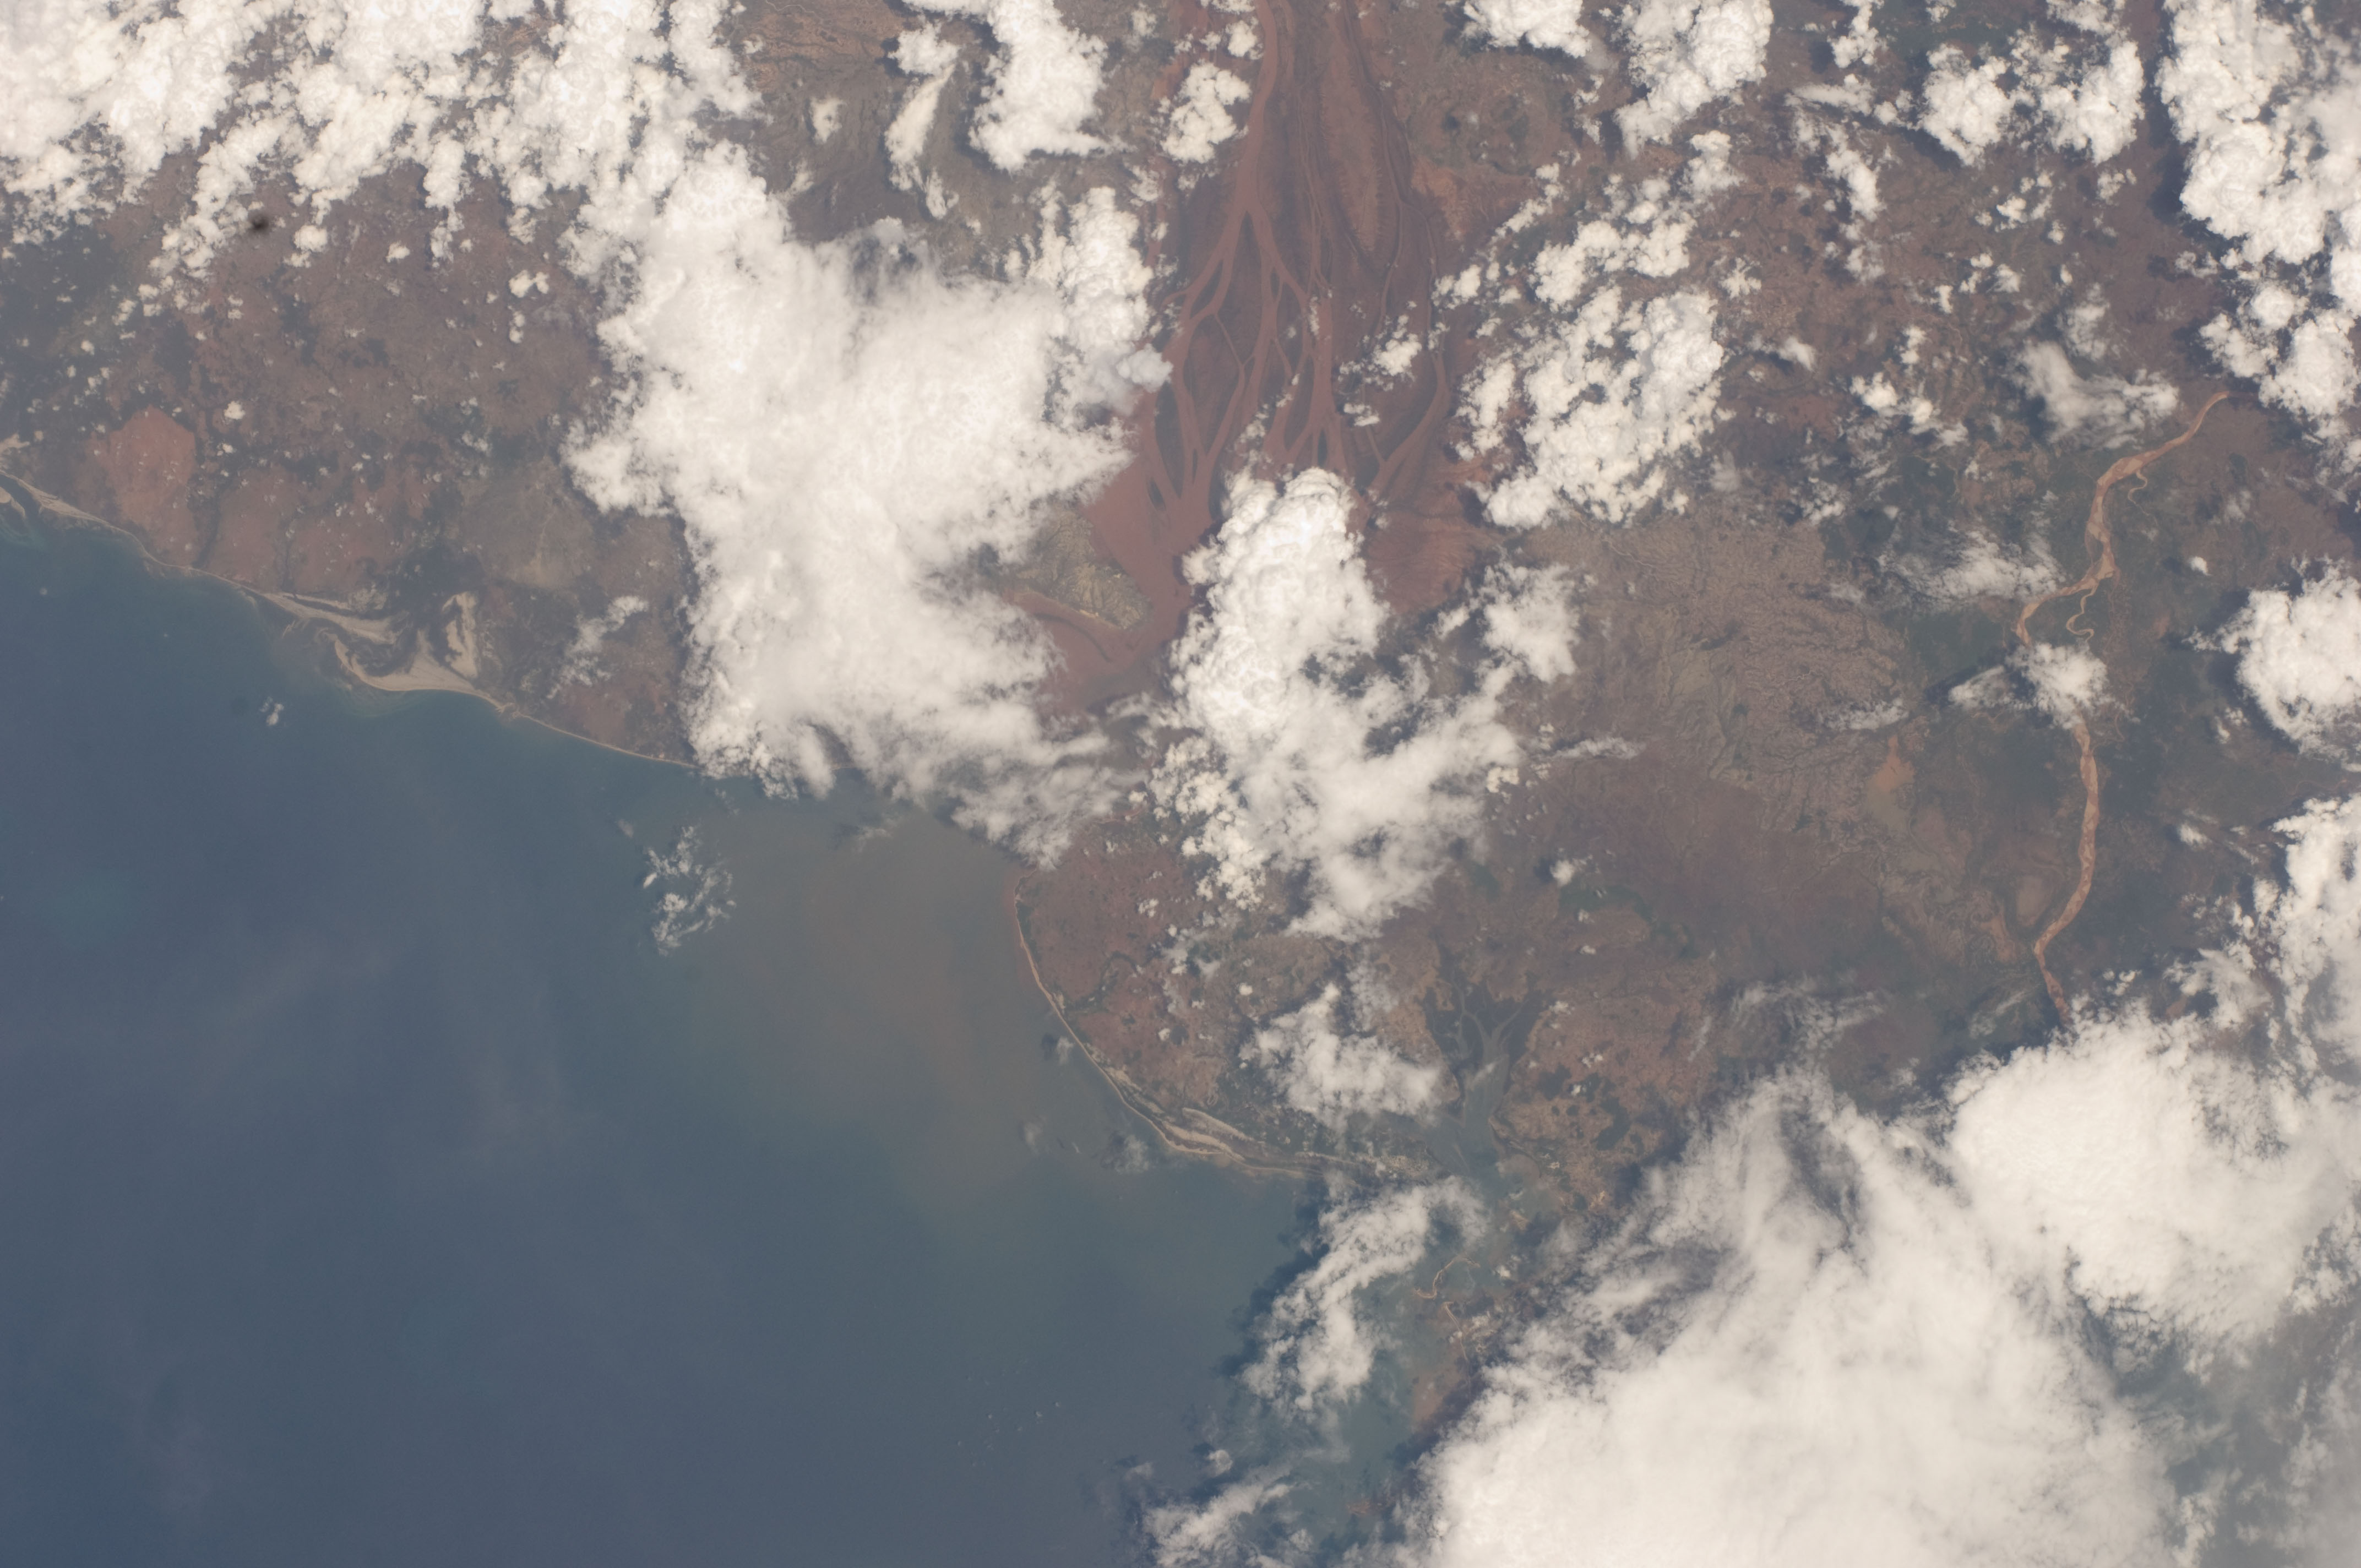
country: MADAGASCAR
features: MOZAMBIQUE CHAN., BETSIBOKA ESTUARY, SEDIMENT
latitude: -15.5
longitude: 46.0
